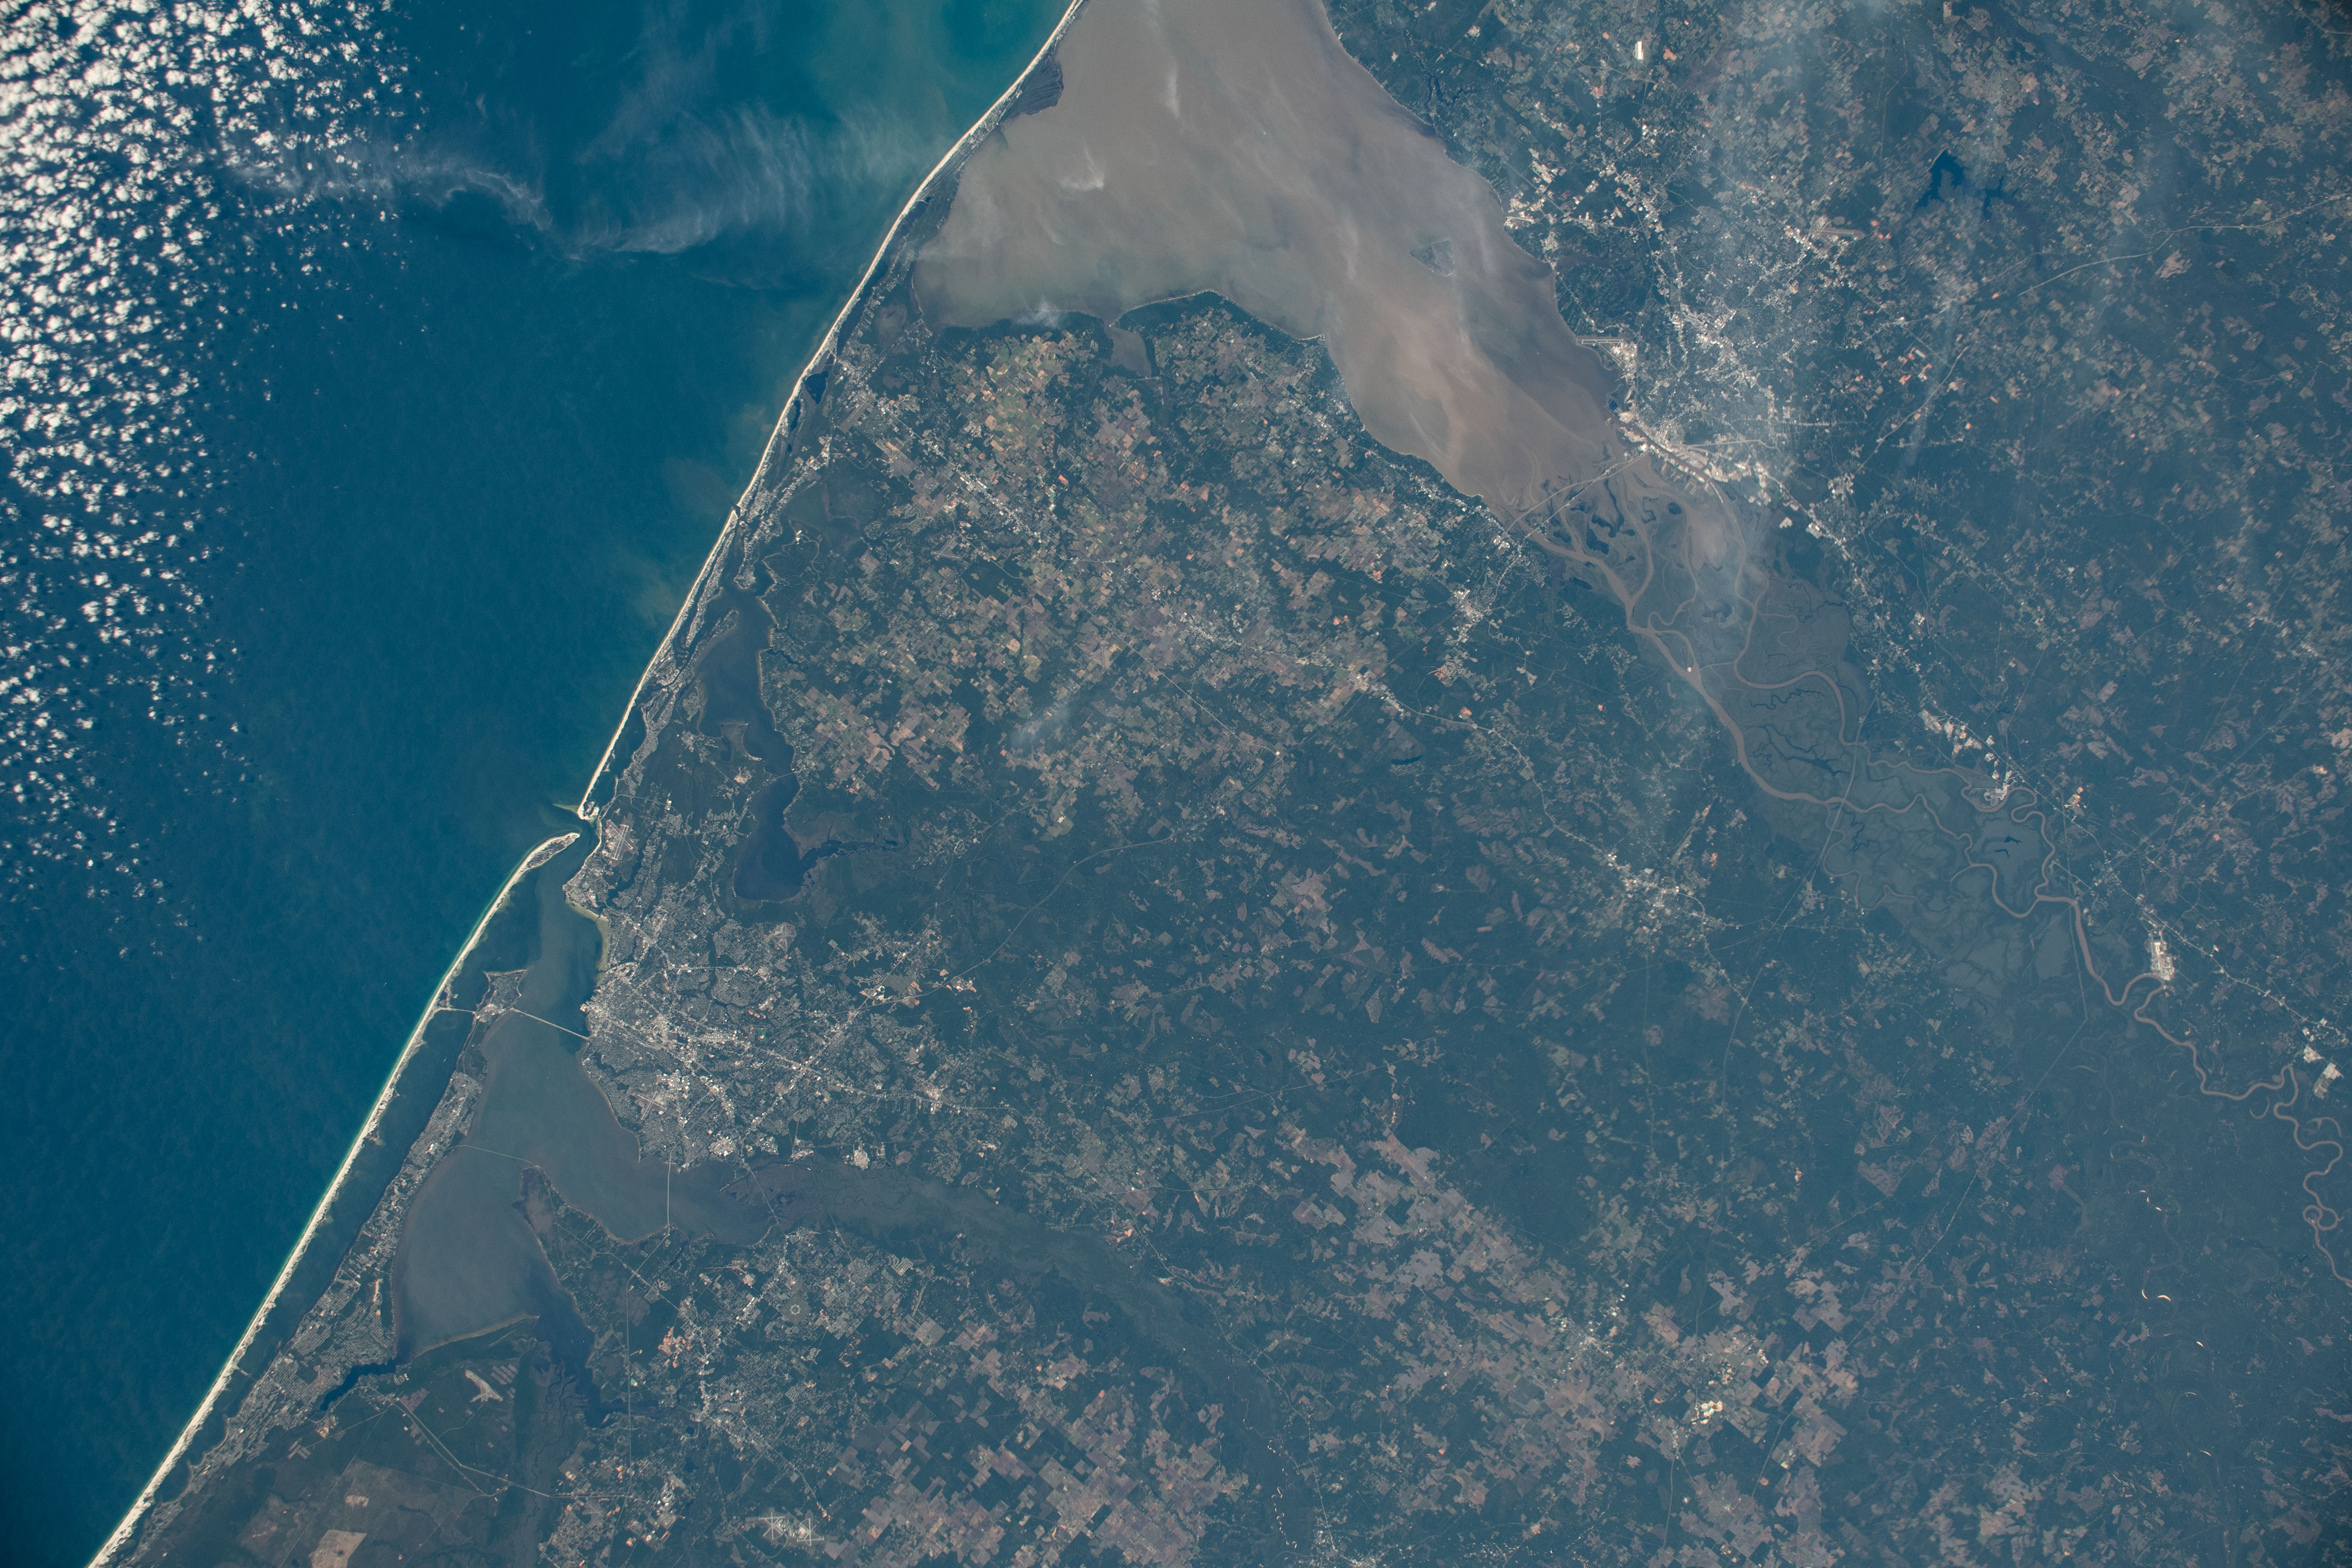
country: USA-ALABAMA
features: PENSACOLA, MOBILE BAY, PENSACOLA BAY, ESCAMBIA BAY, PERDIDO BAY
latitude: 30.6
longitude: -87.8
